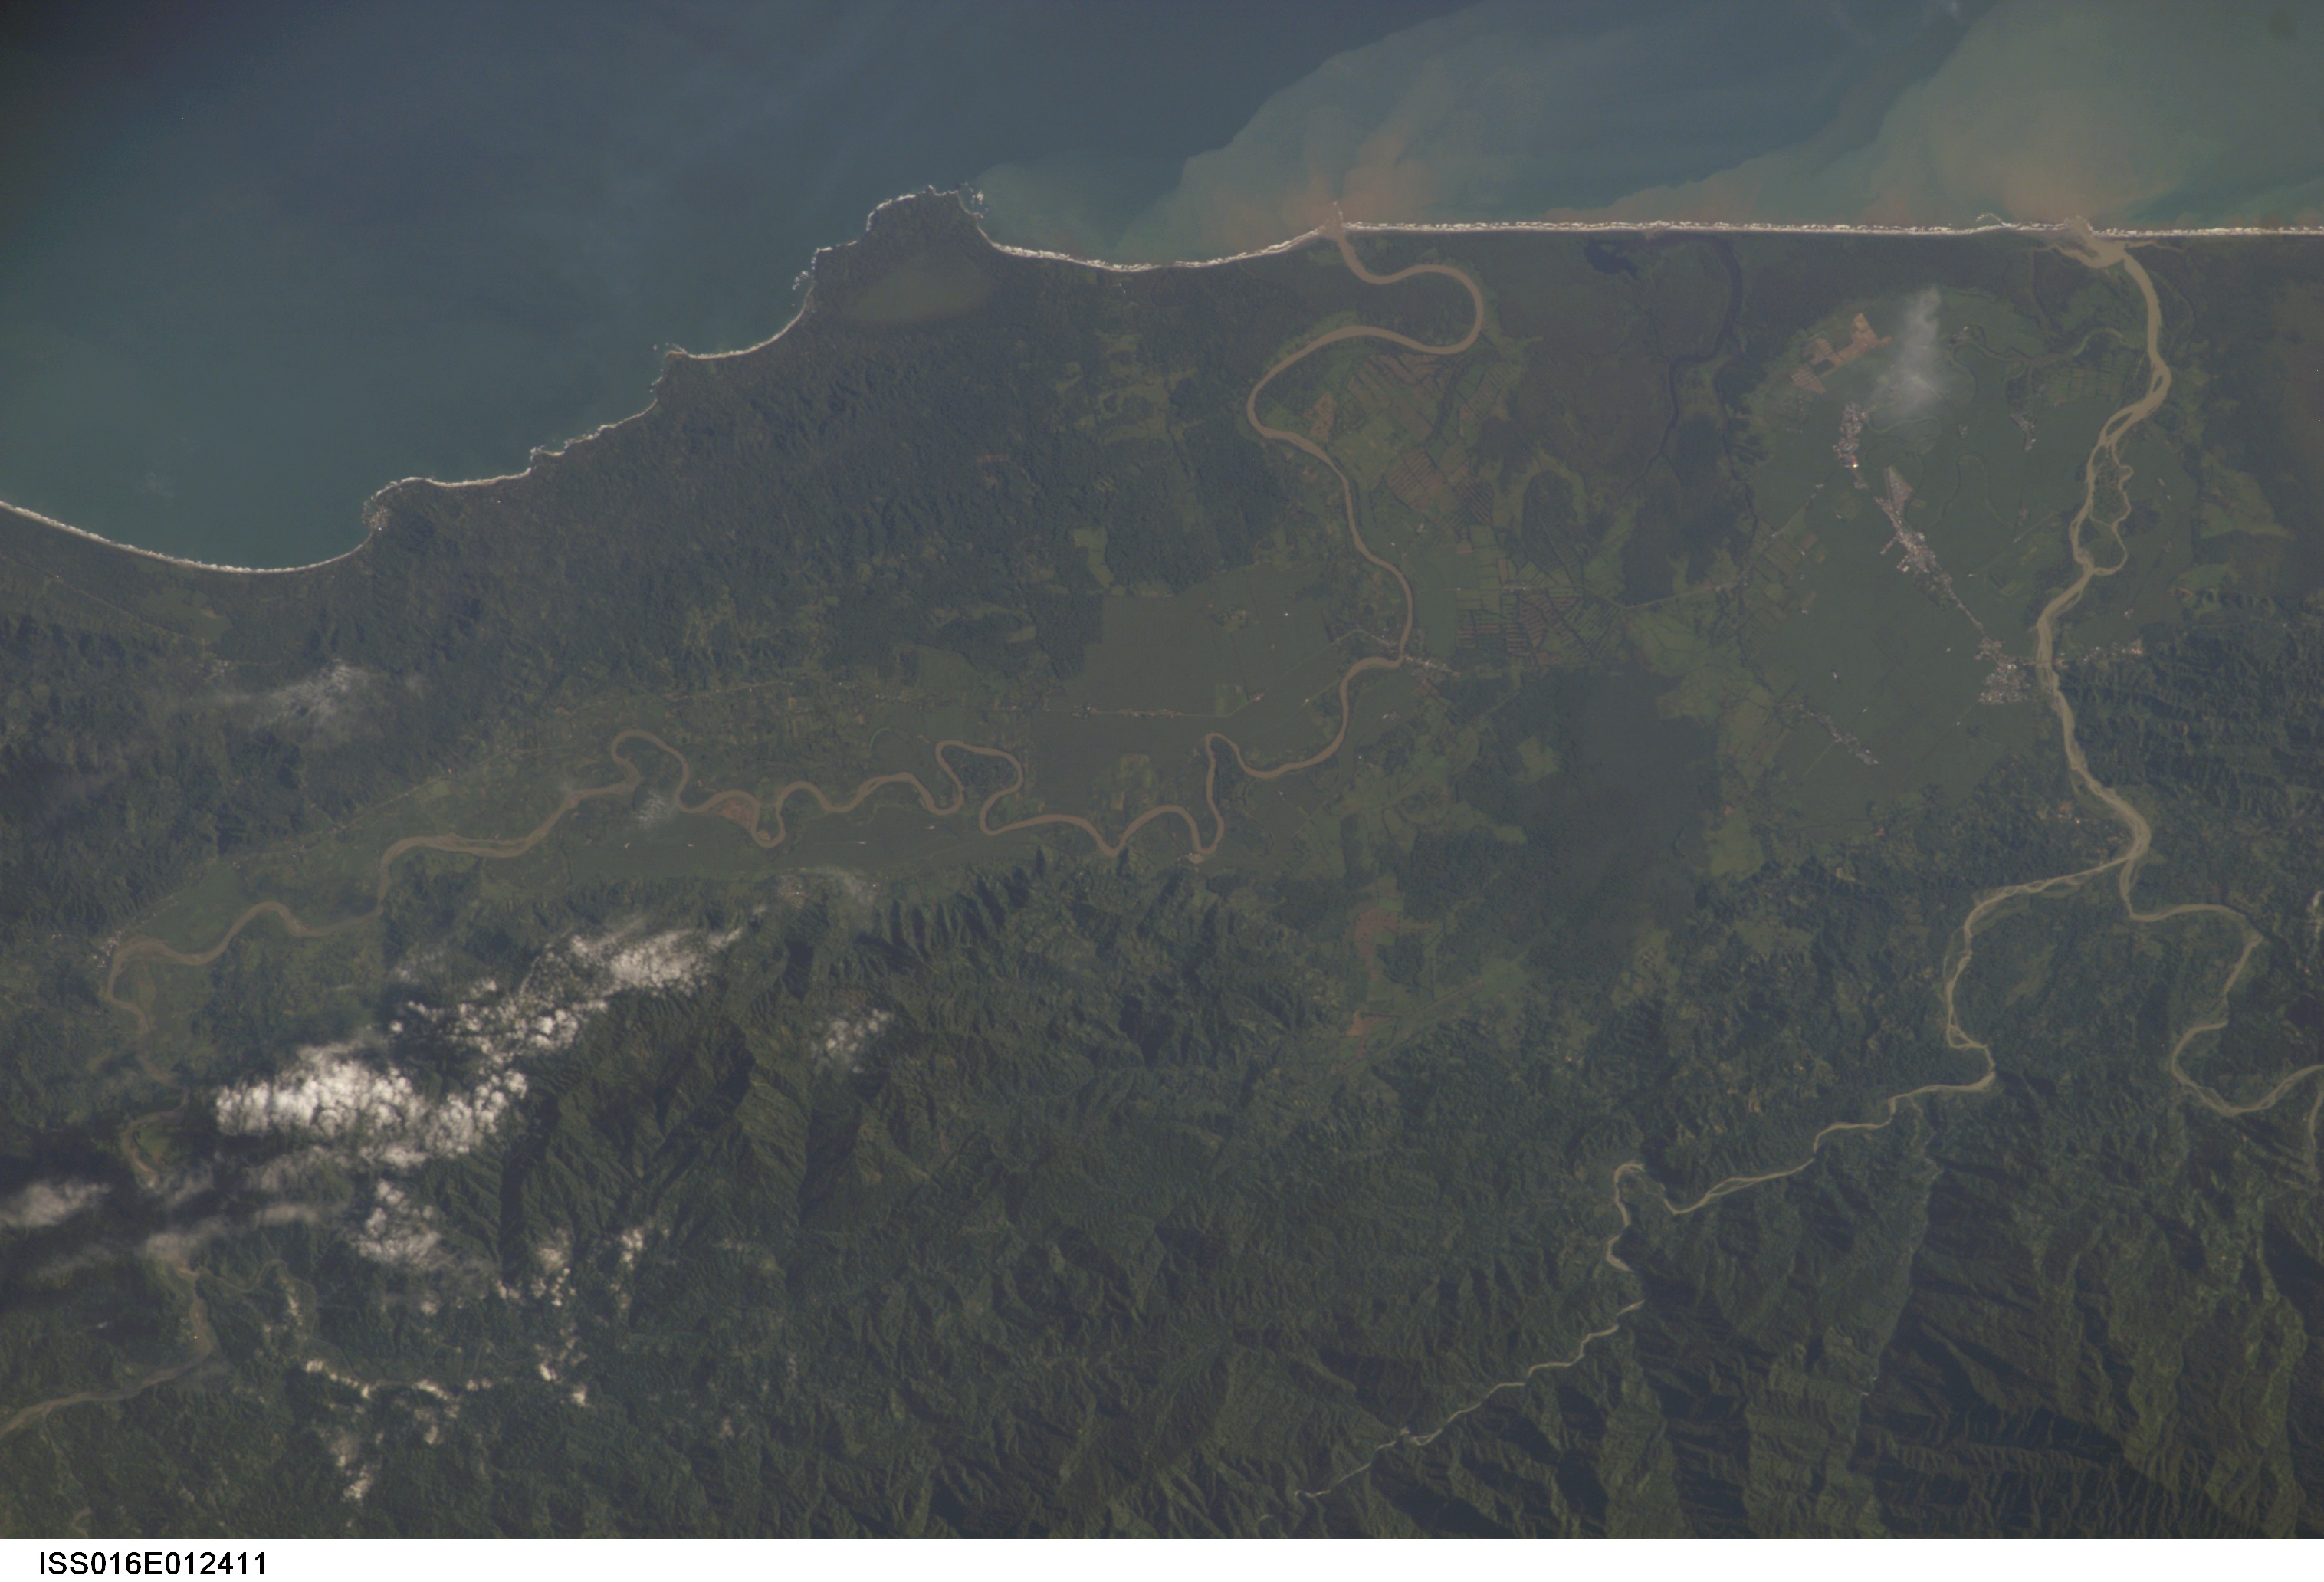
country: PANAMA
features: PUERTO VIEJO, RIVERS, MTS.
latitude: 9.5
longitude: -82.5
